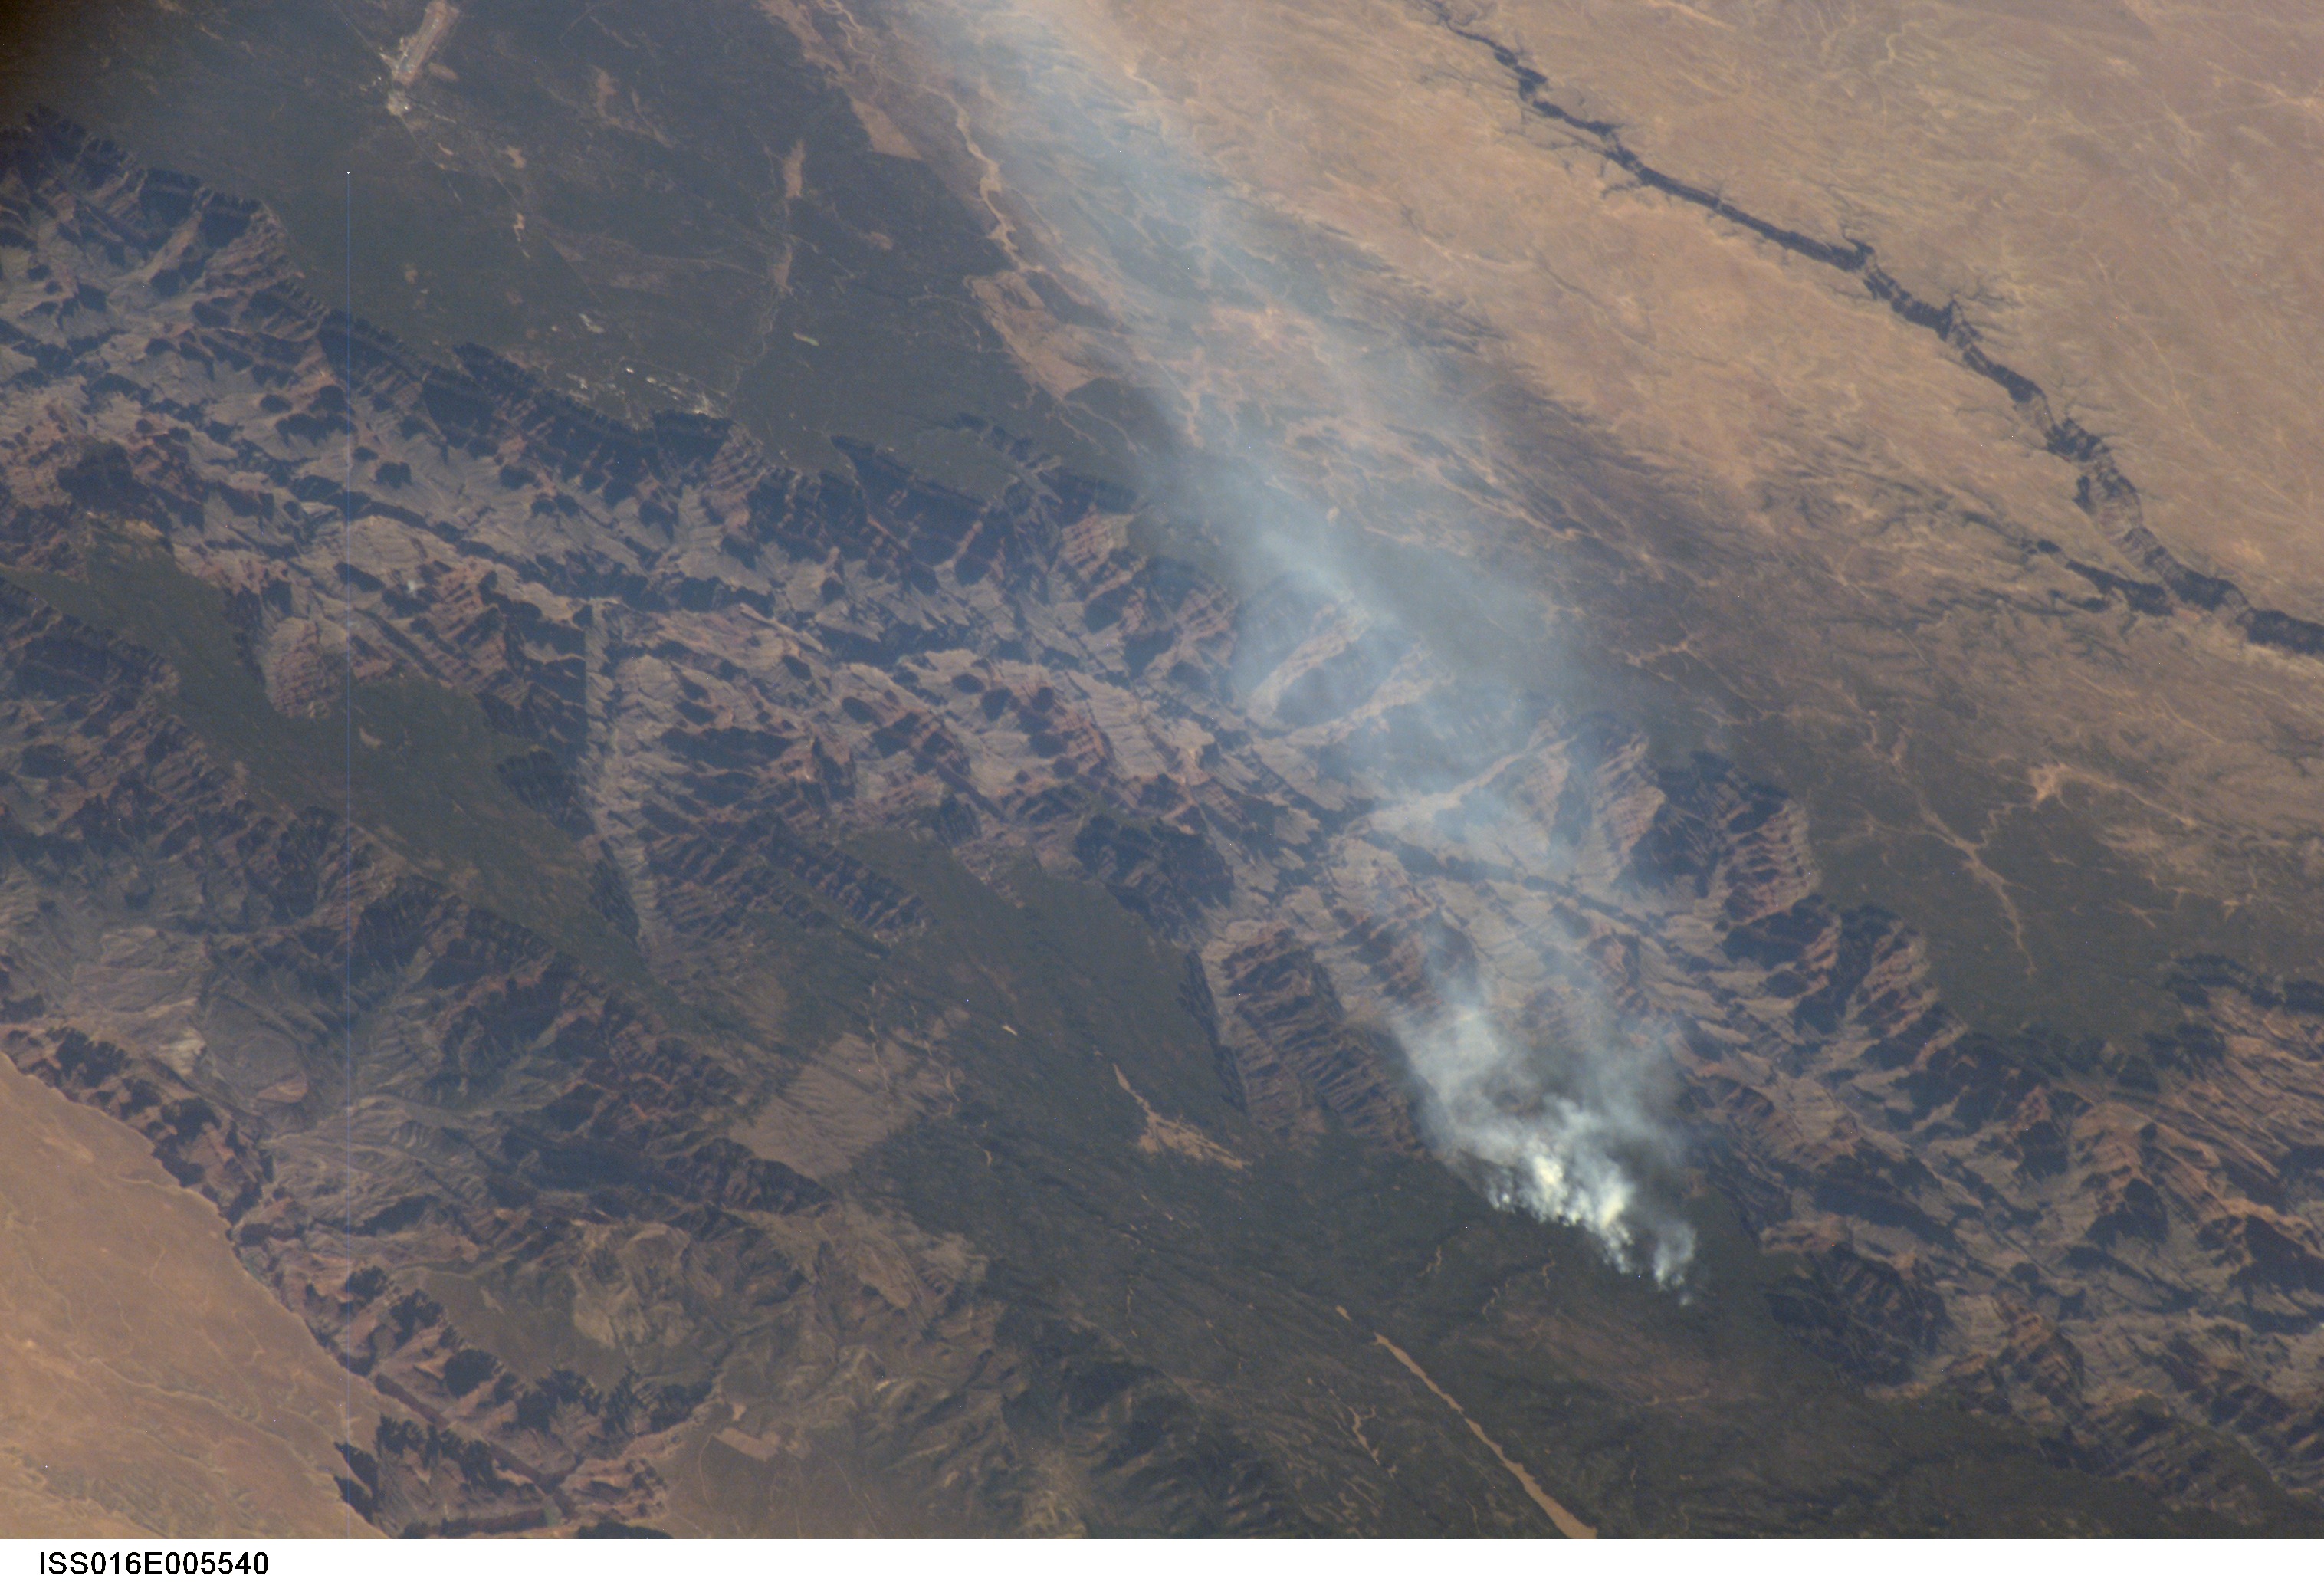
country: USA-ARIZONA
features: SMK., KAIBAB PLAT., GRAND CAN.
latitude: 36.2
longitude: -112.2
